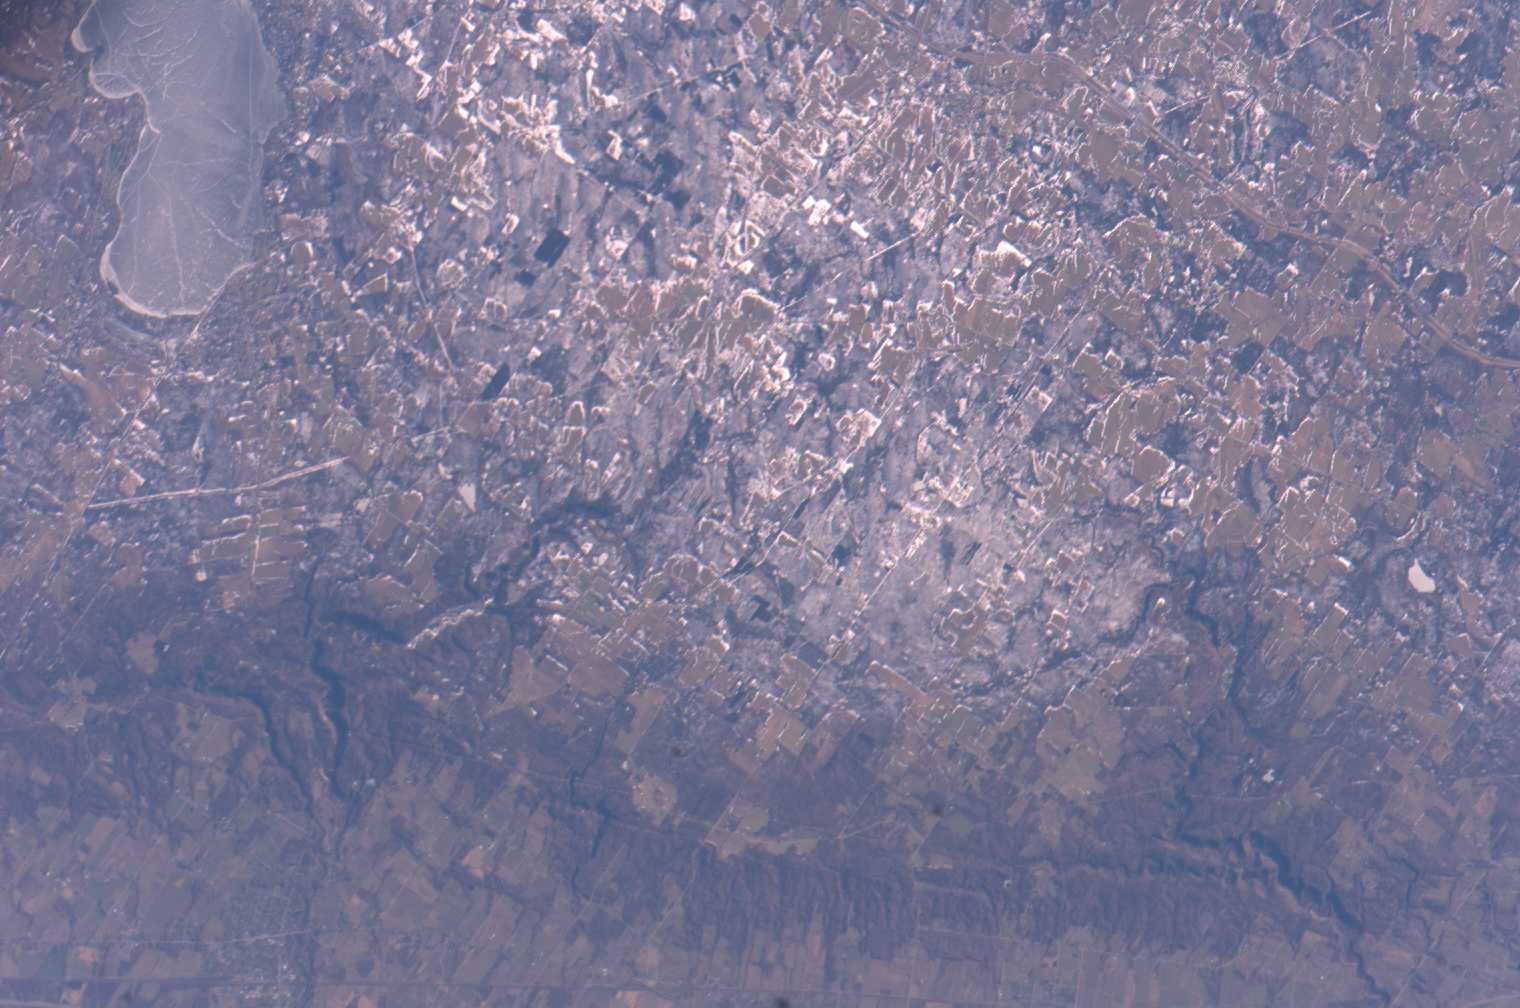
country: USA-NEW YORK
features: AGR., ICE, CHAUTAUQUA LAKE
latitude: 42.2
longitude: -79.5
